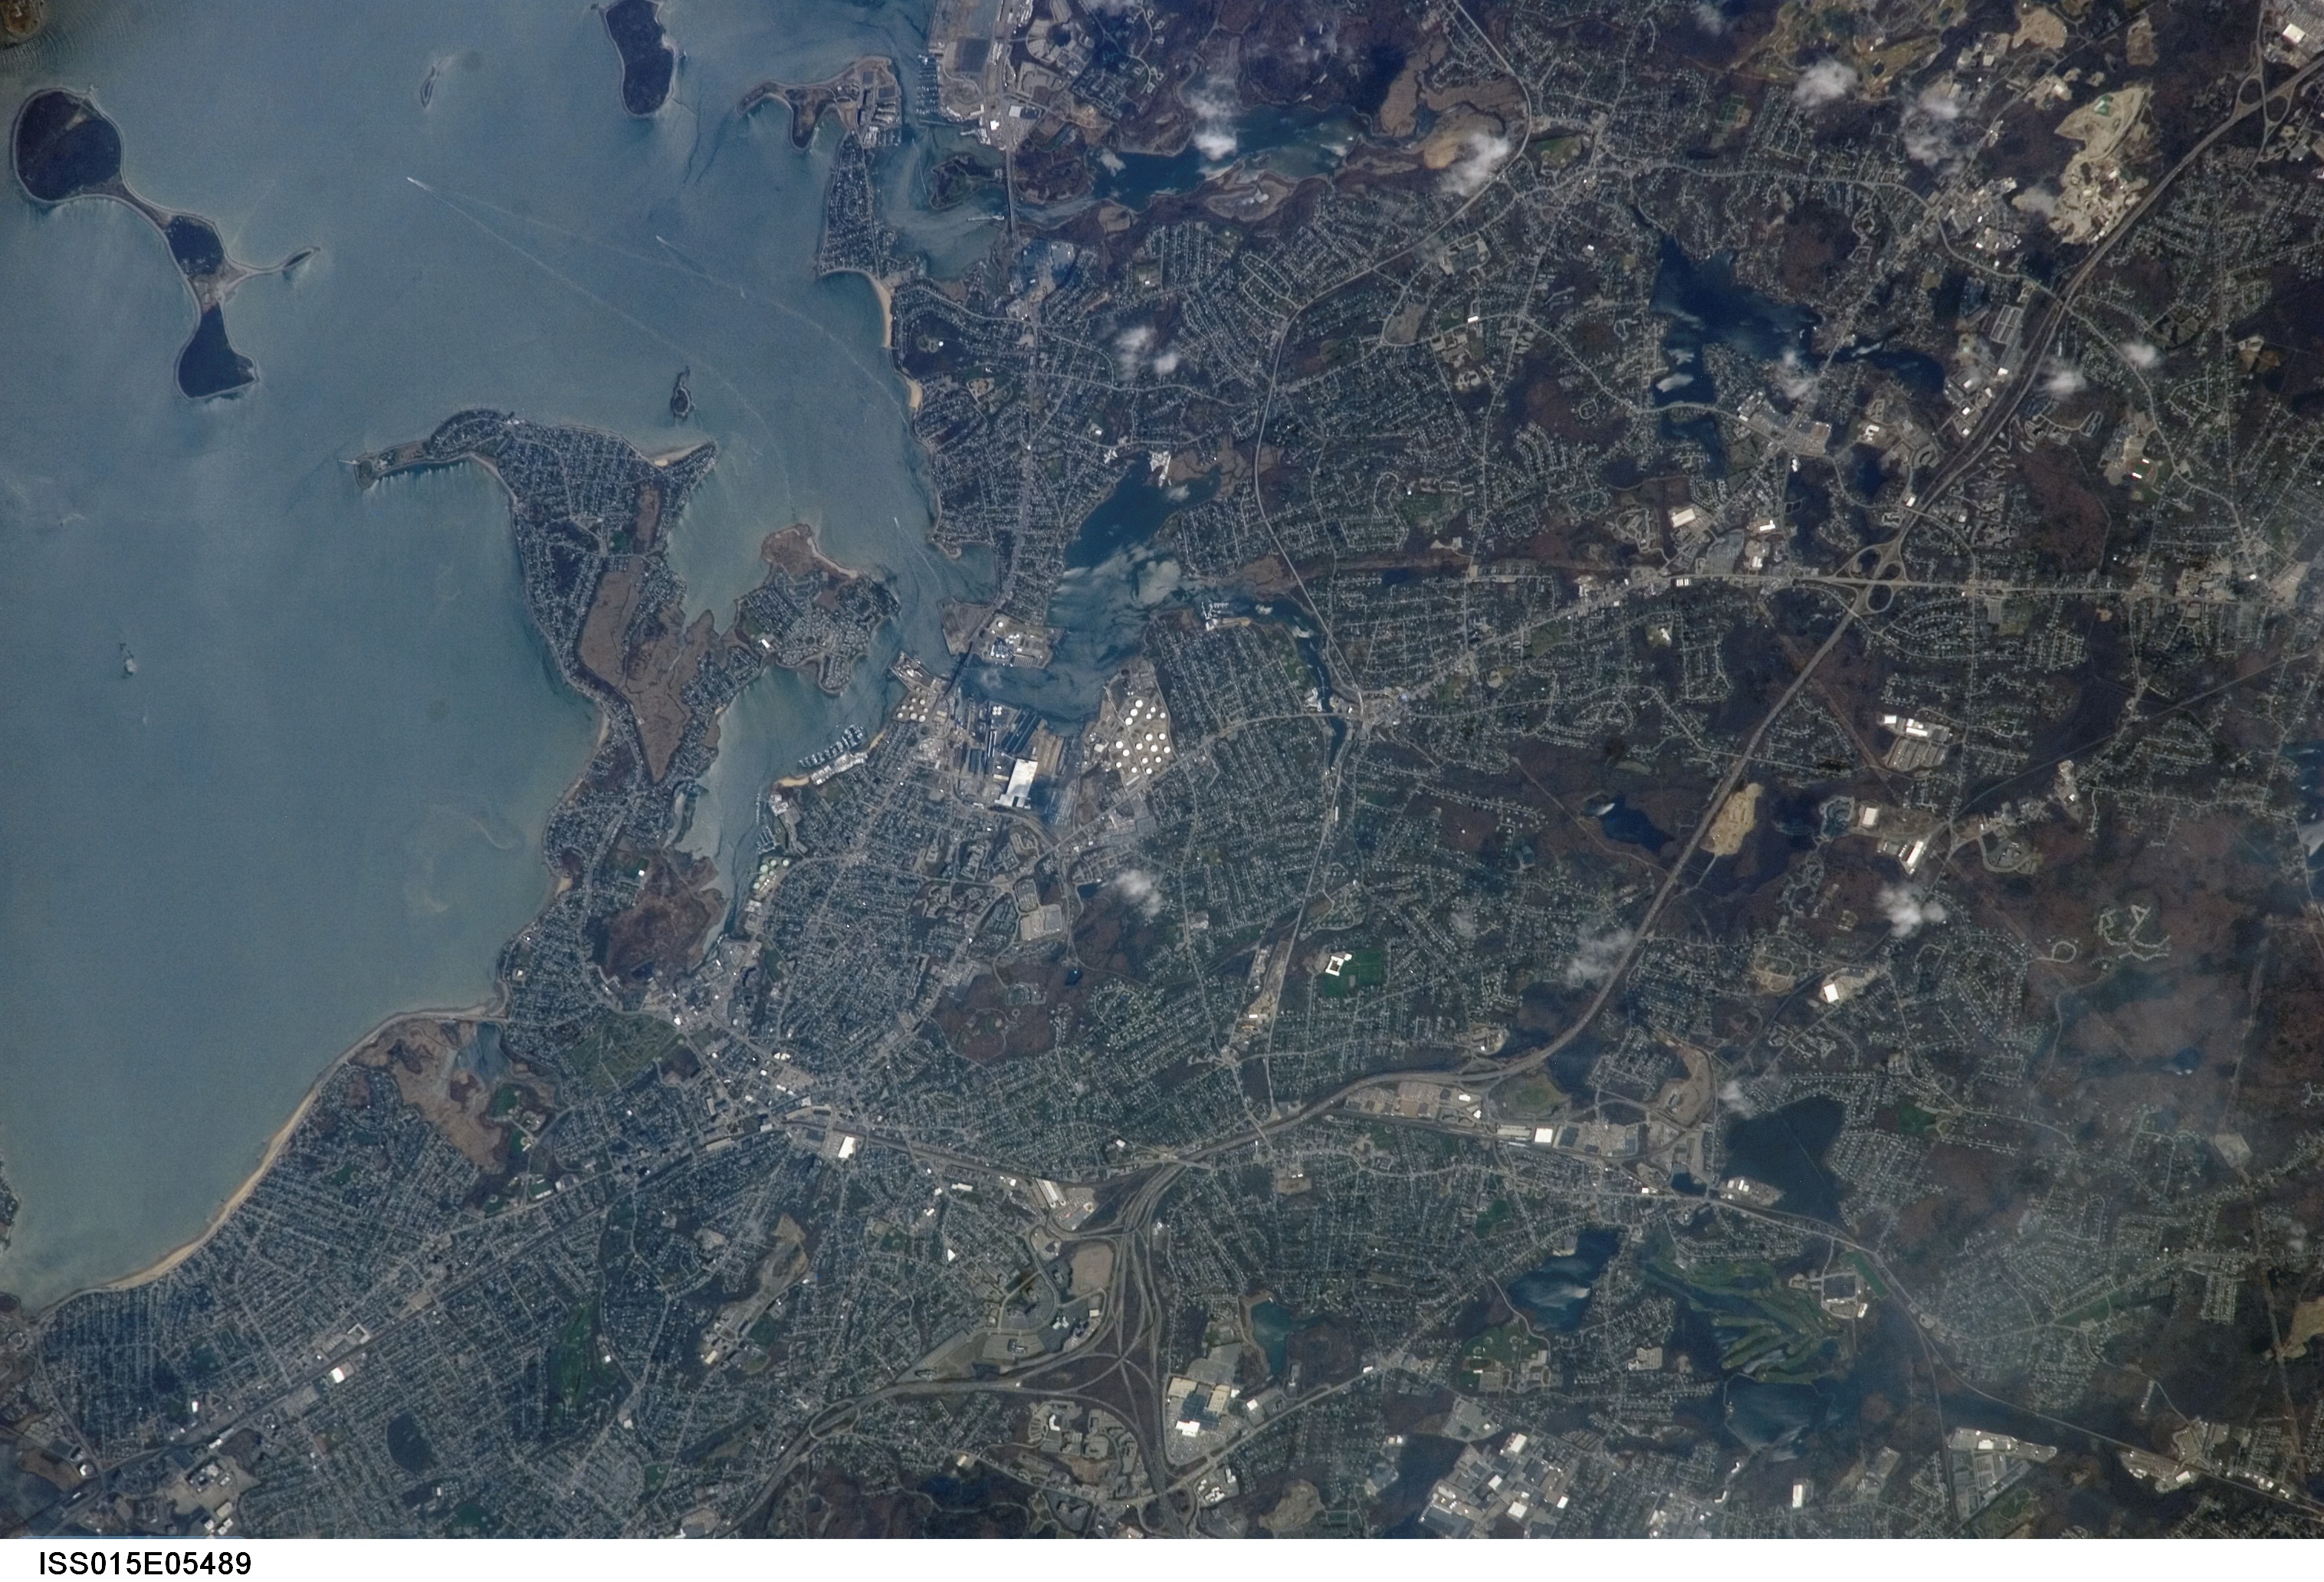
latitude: 42.2
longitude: -71.0
